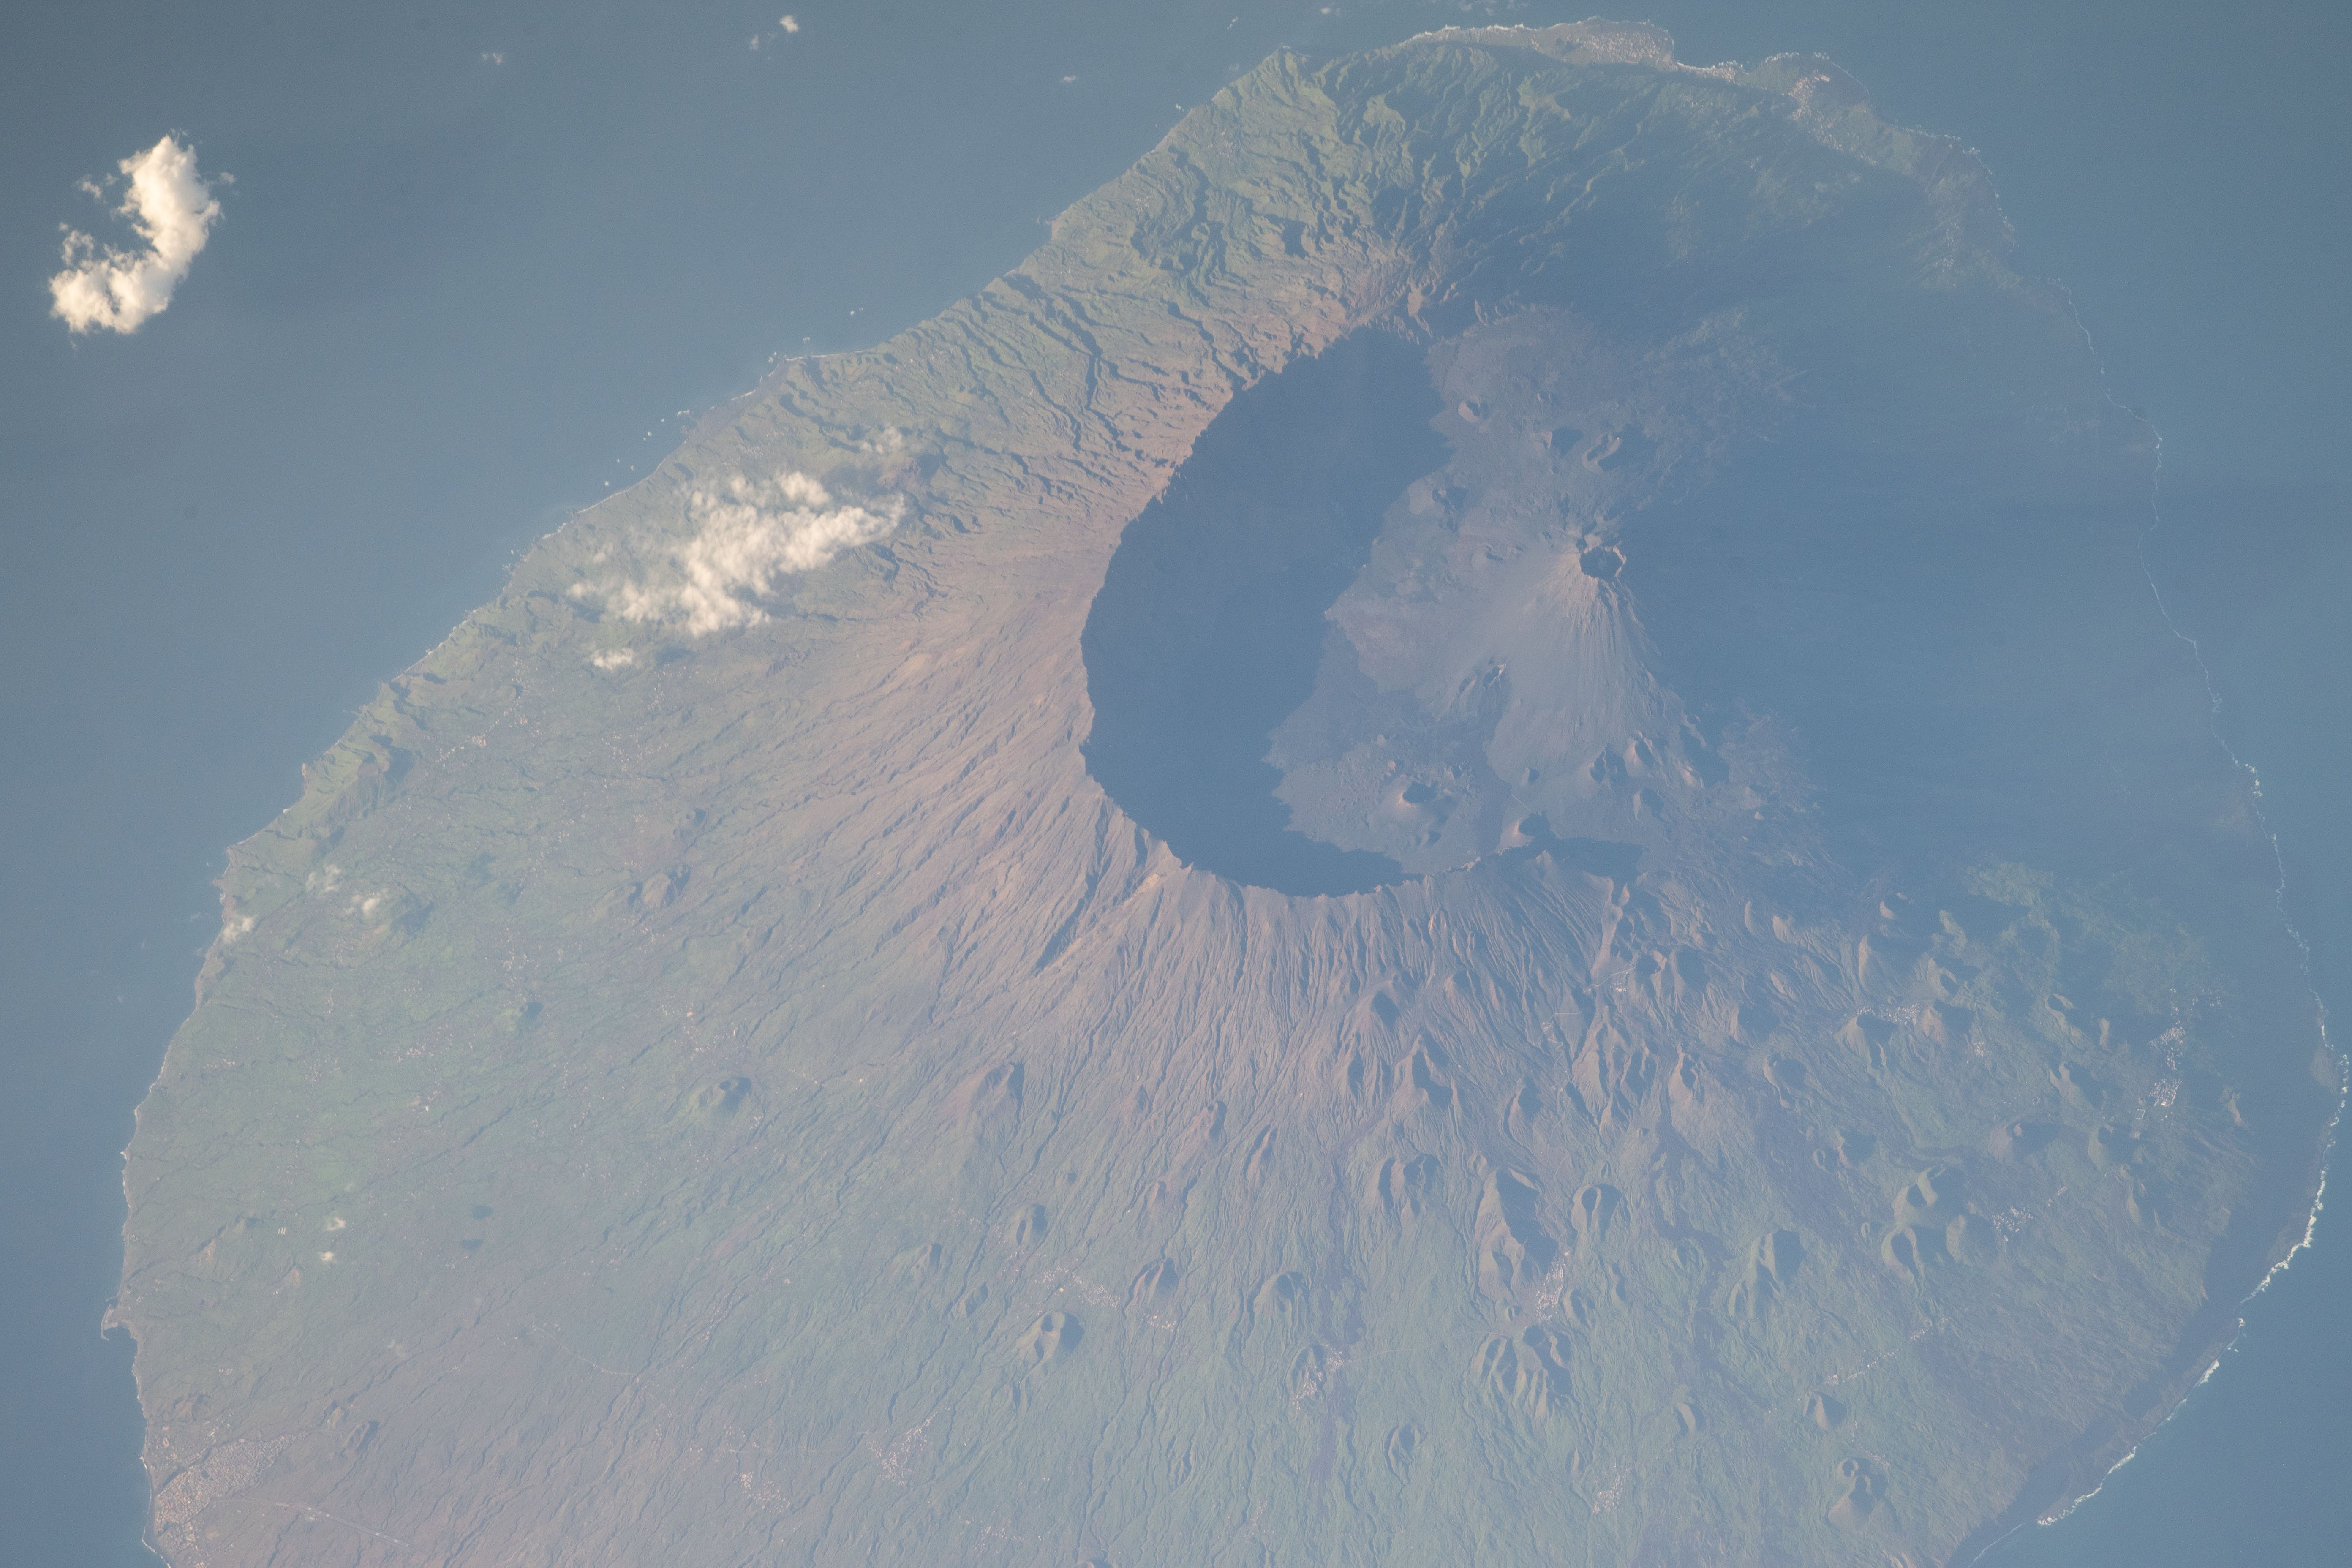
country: CAPE VERDE ISLANDS
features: SAO FILIPE, FOGO NATIONAL PARK, DO FOGO ISLAND
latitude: 14.9
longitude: -24.4
